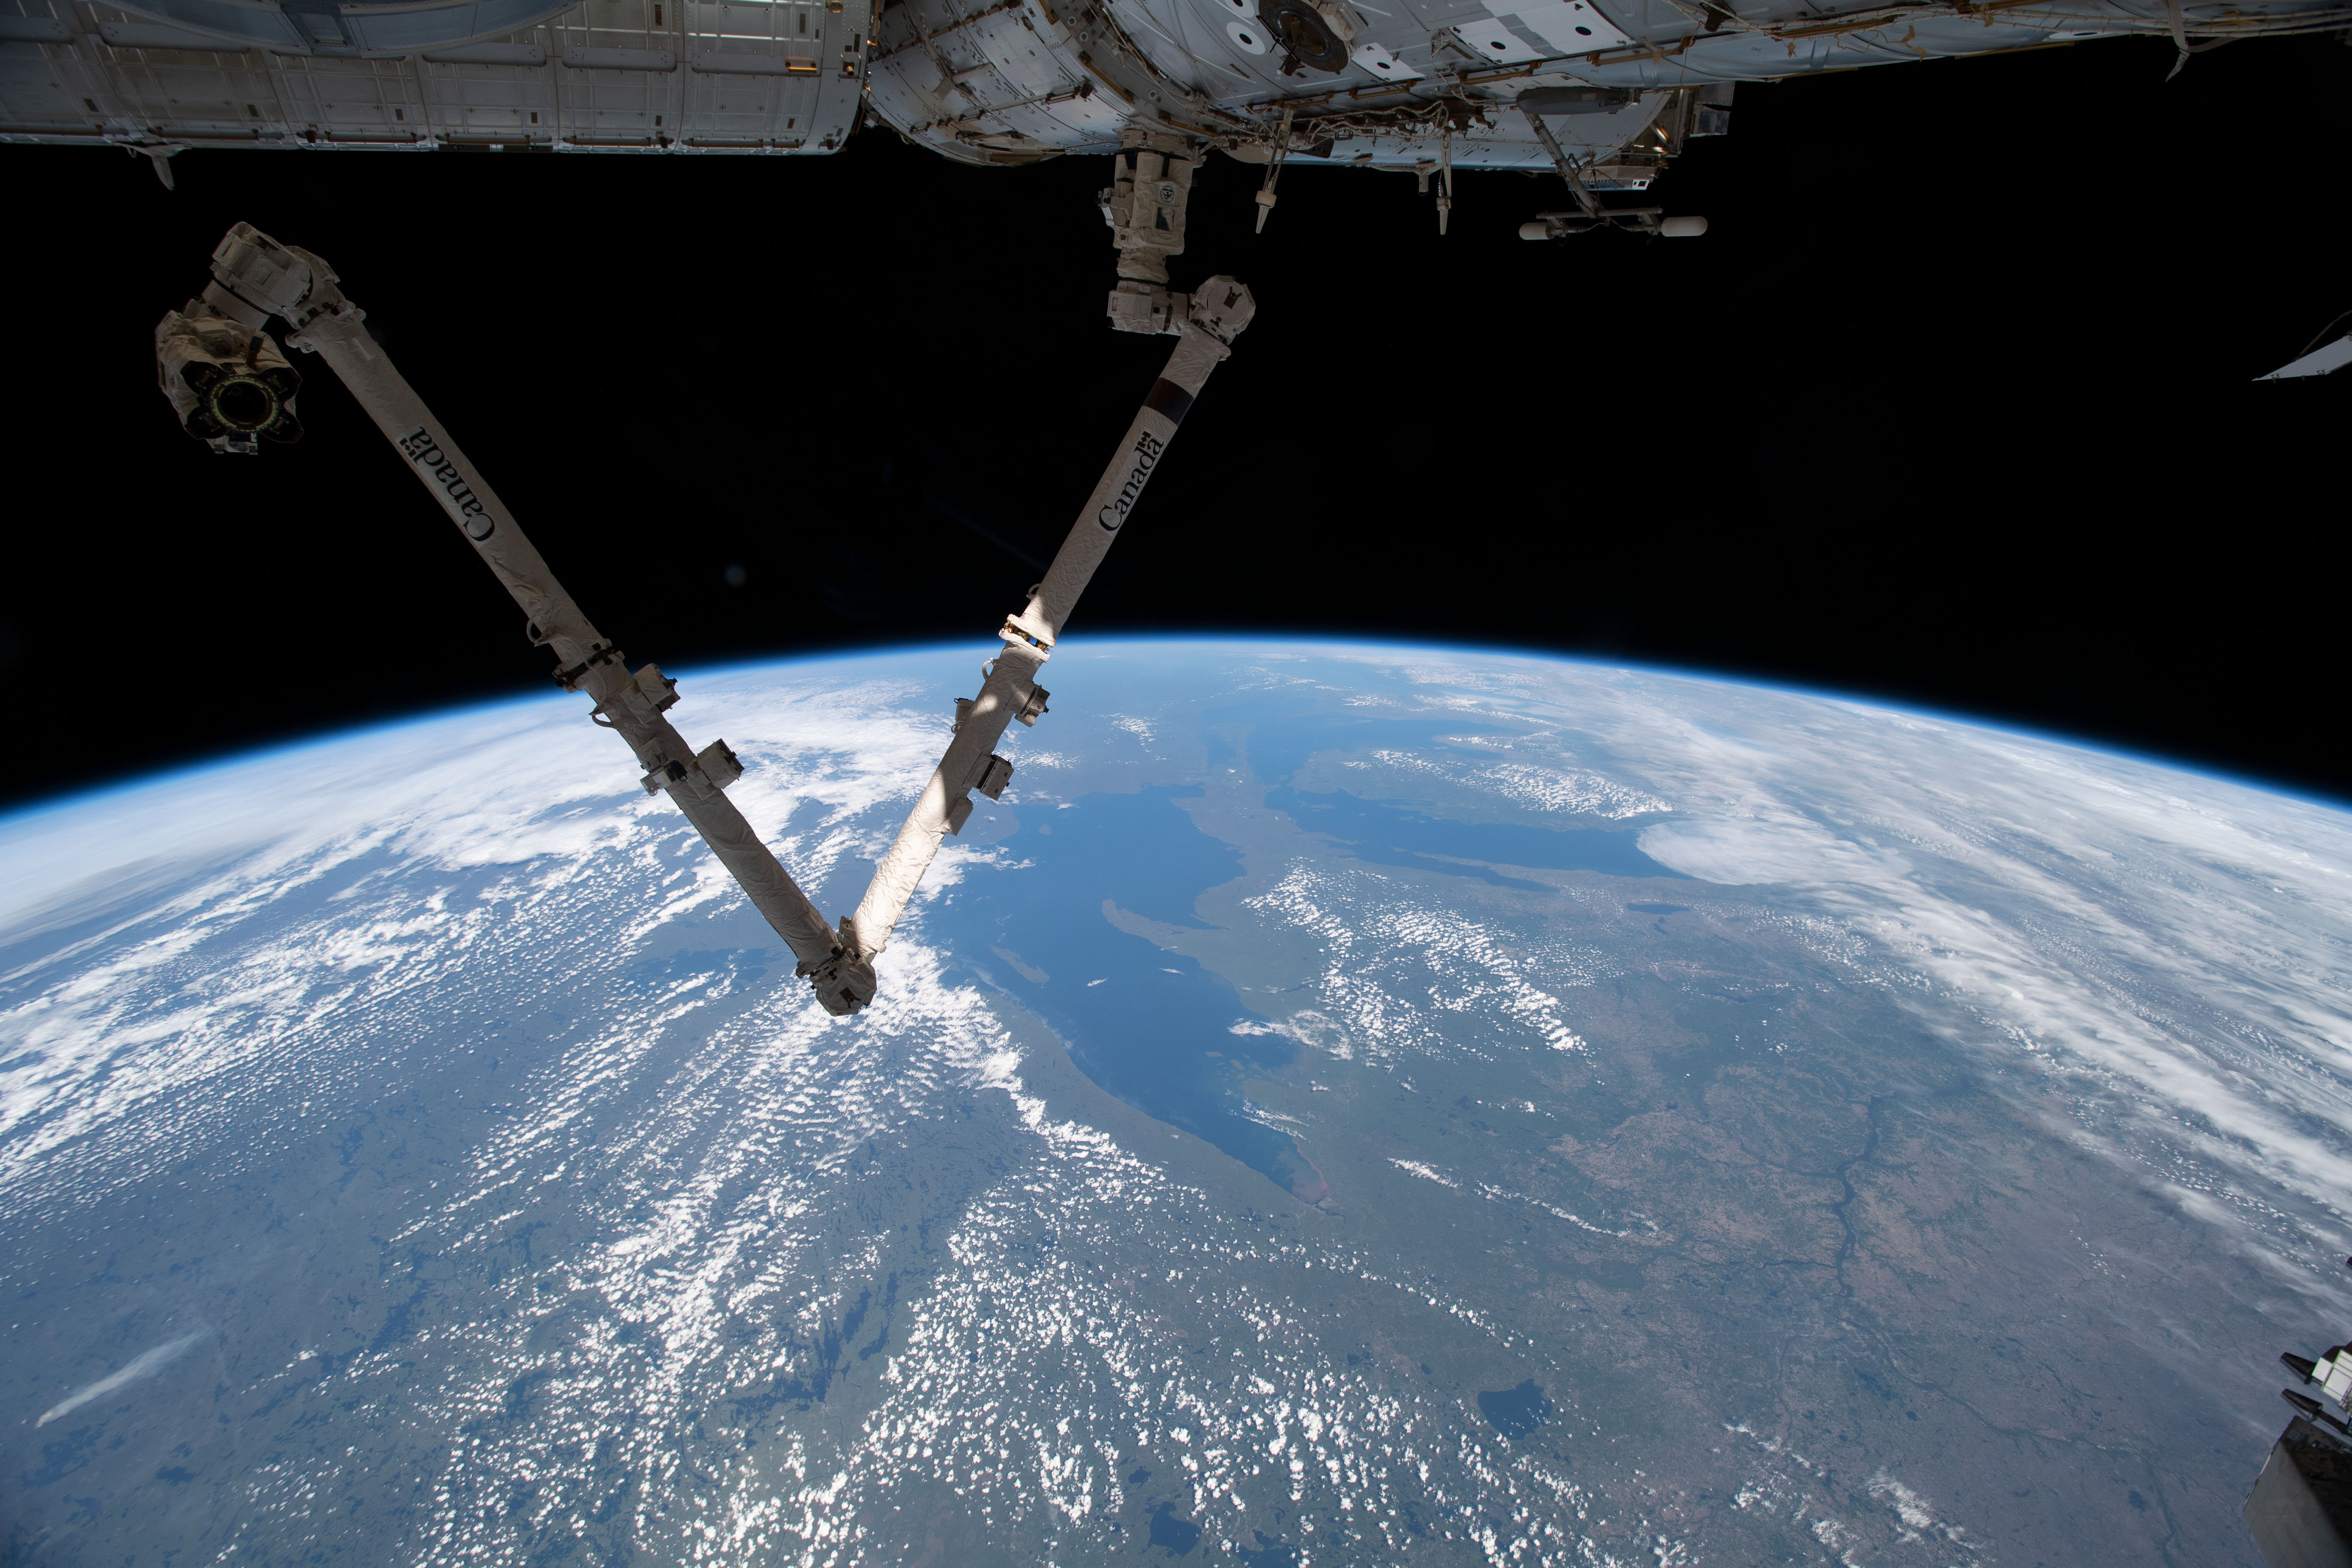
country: CANADA-O
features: LAKE SUPERIOR, LAKE MICHIGAN, CHIPPEWA NATIONAL FOREST, SUPERIOR NATIONAL FOREST, LIMB
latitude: 45.5
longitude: -83.0
